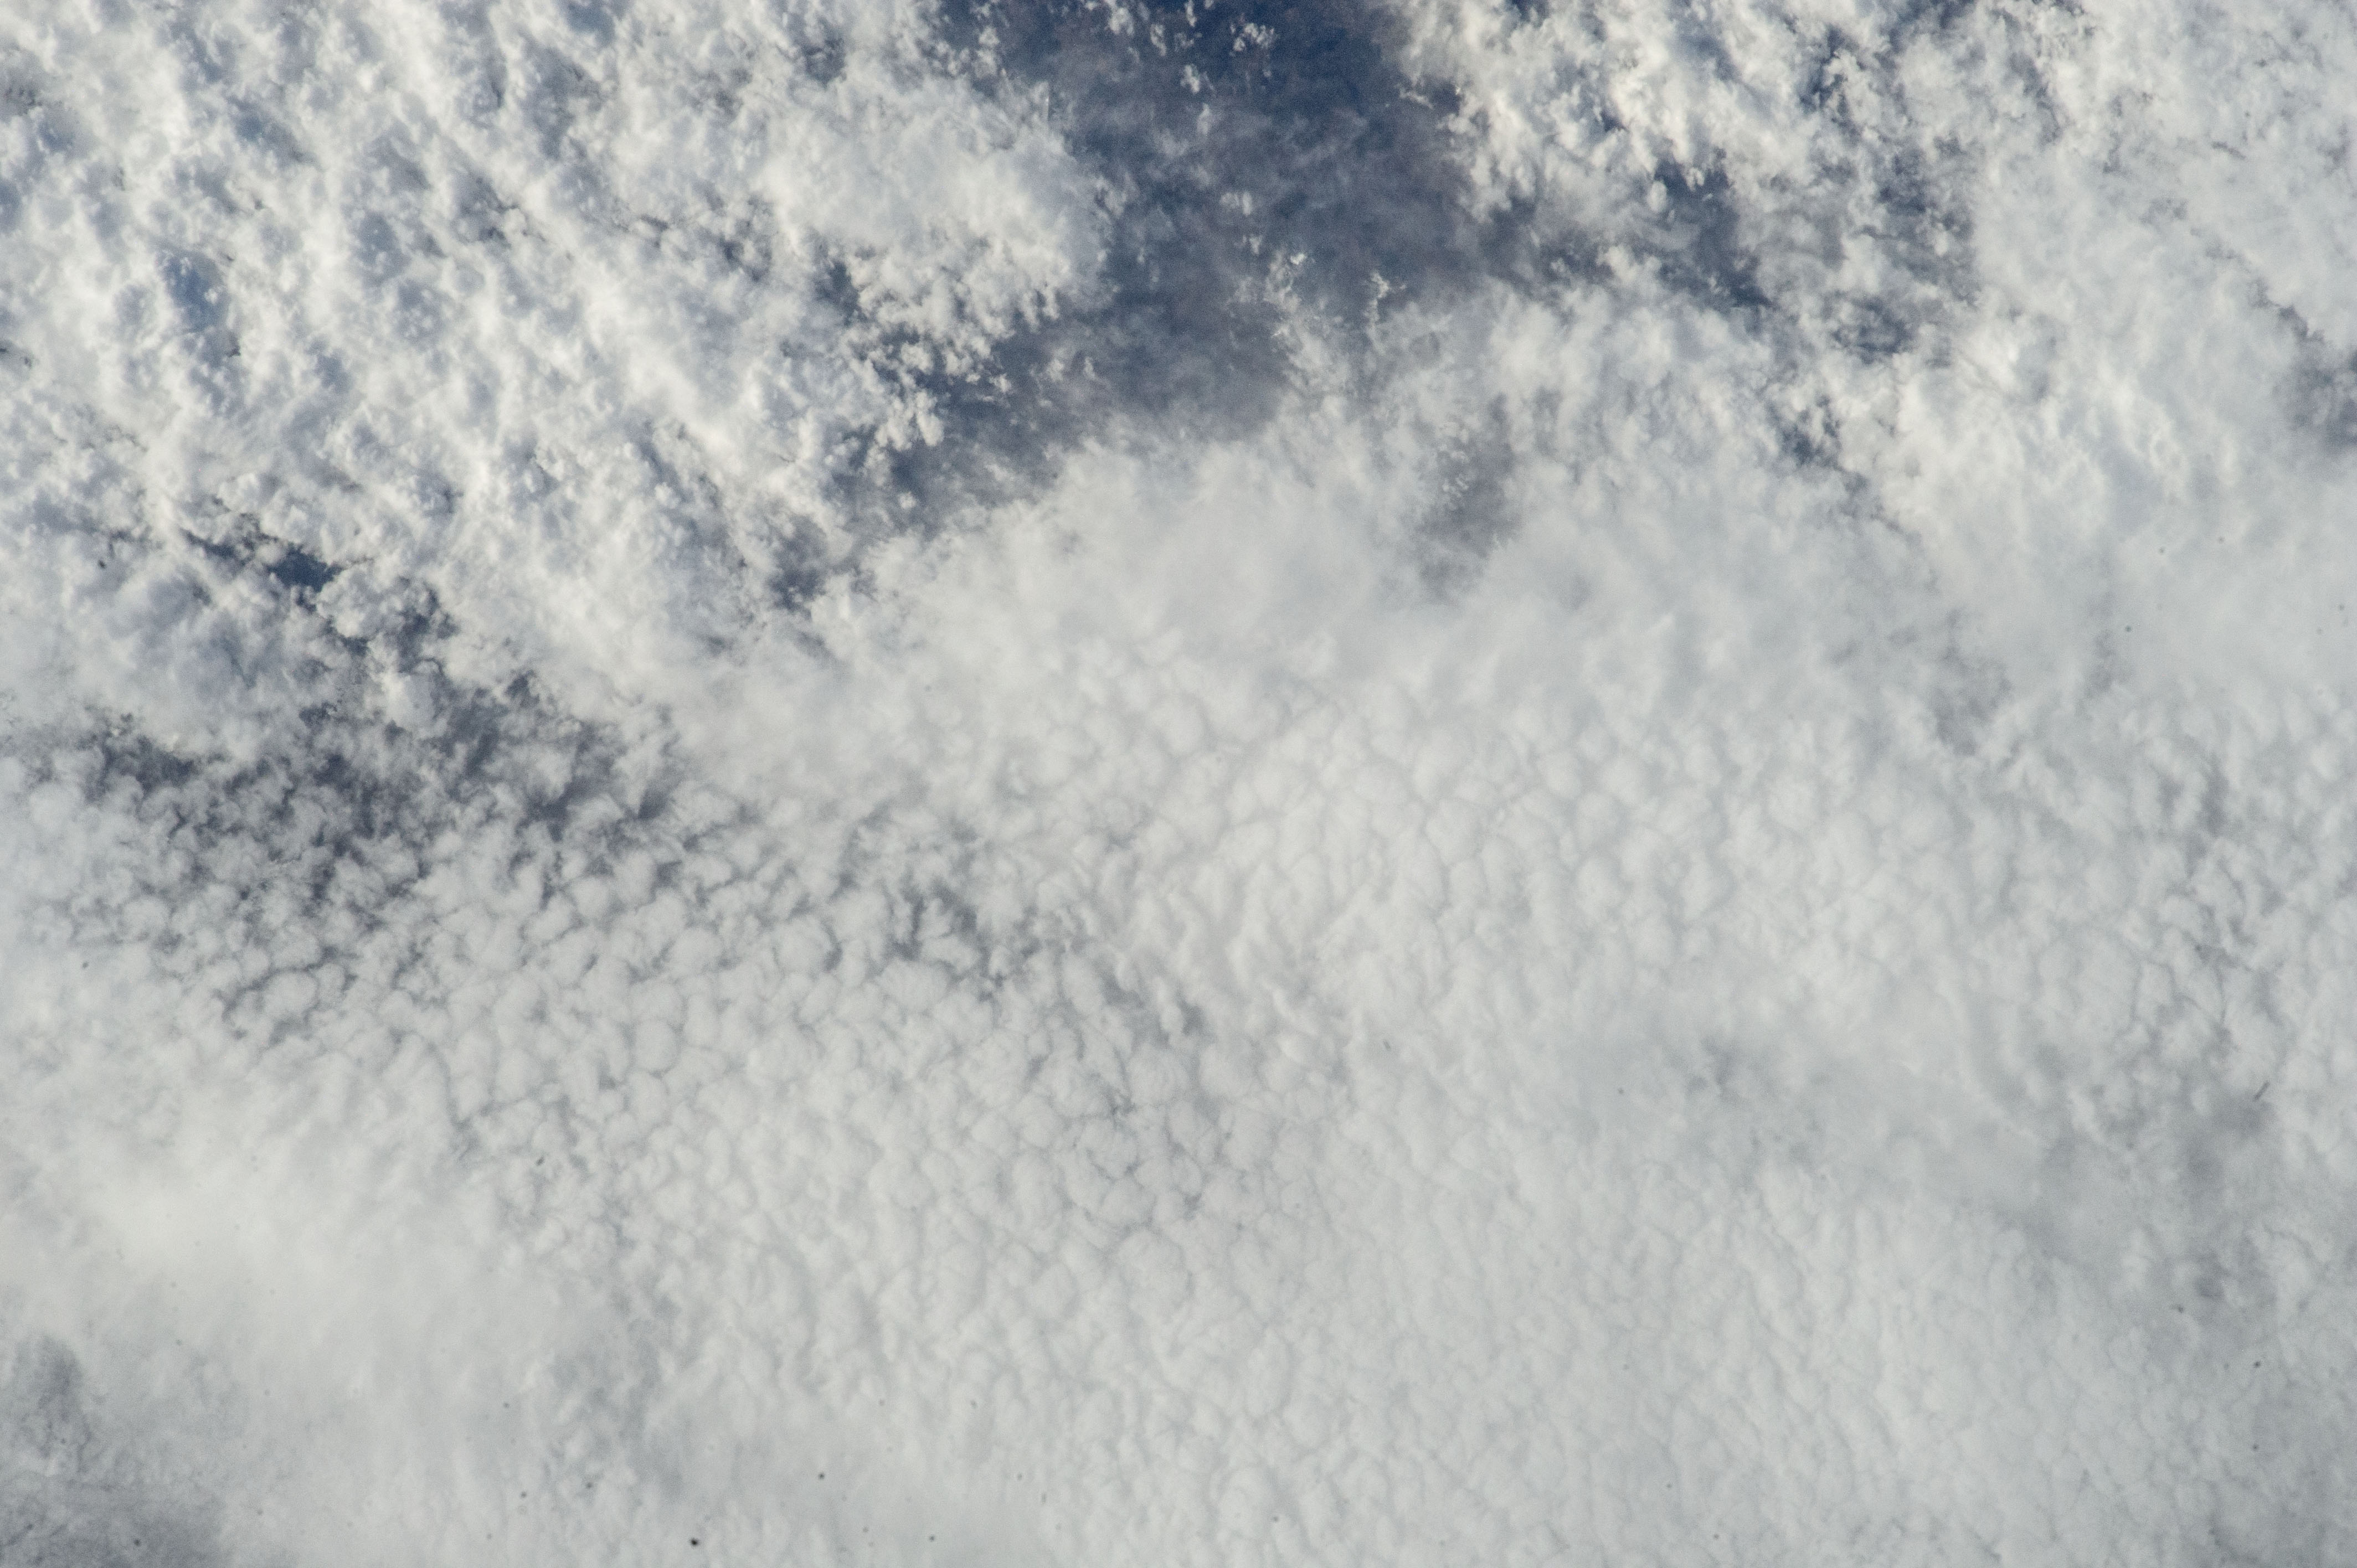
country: SOUTH AMERICA
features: CLOUD
